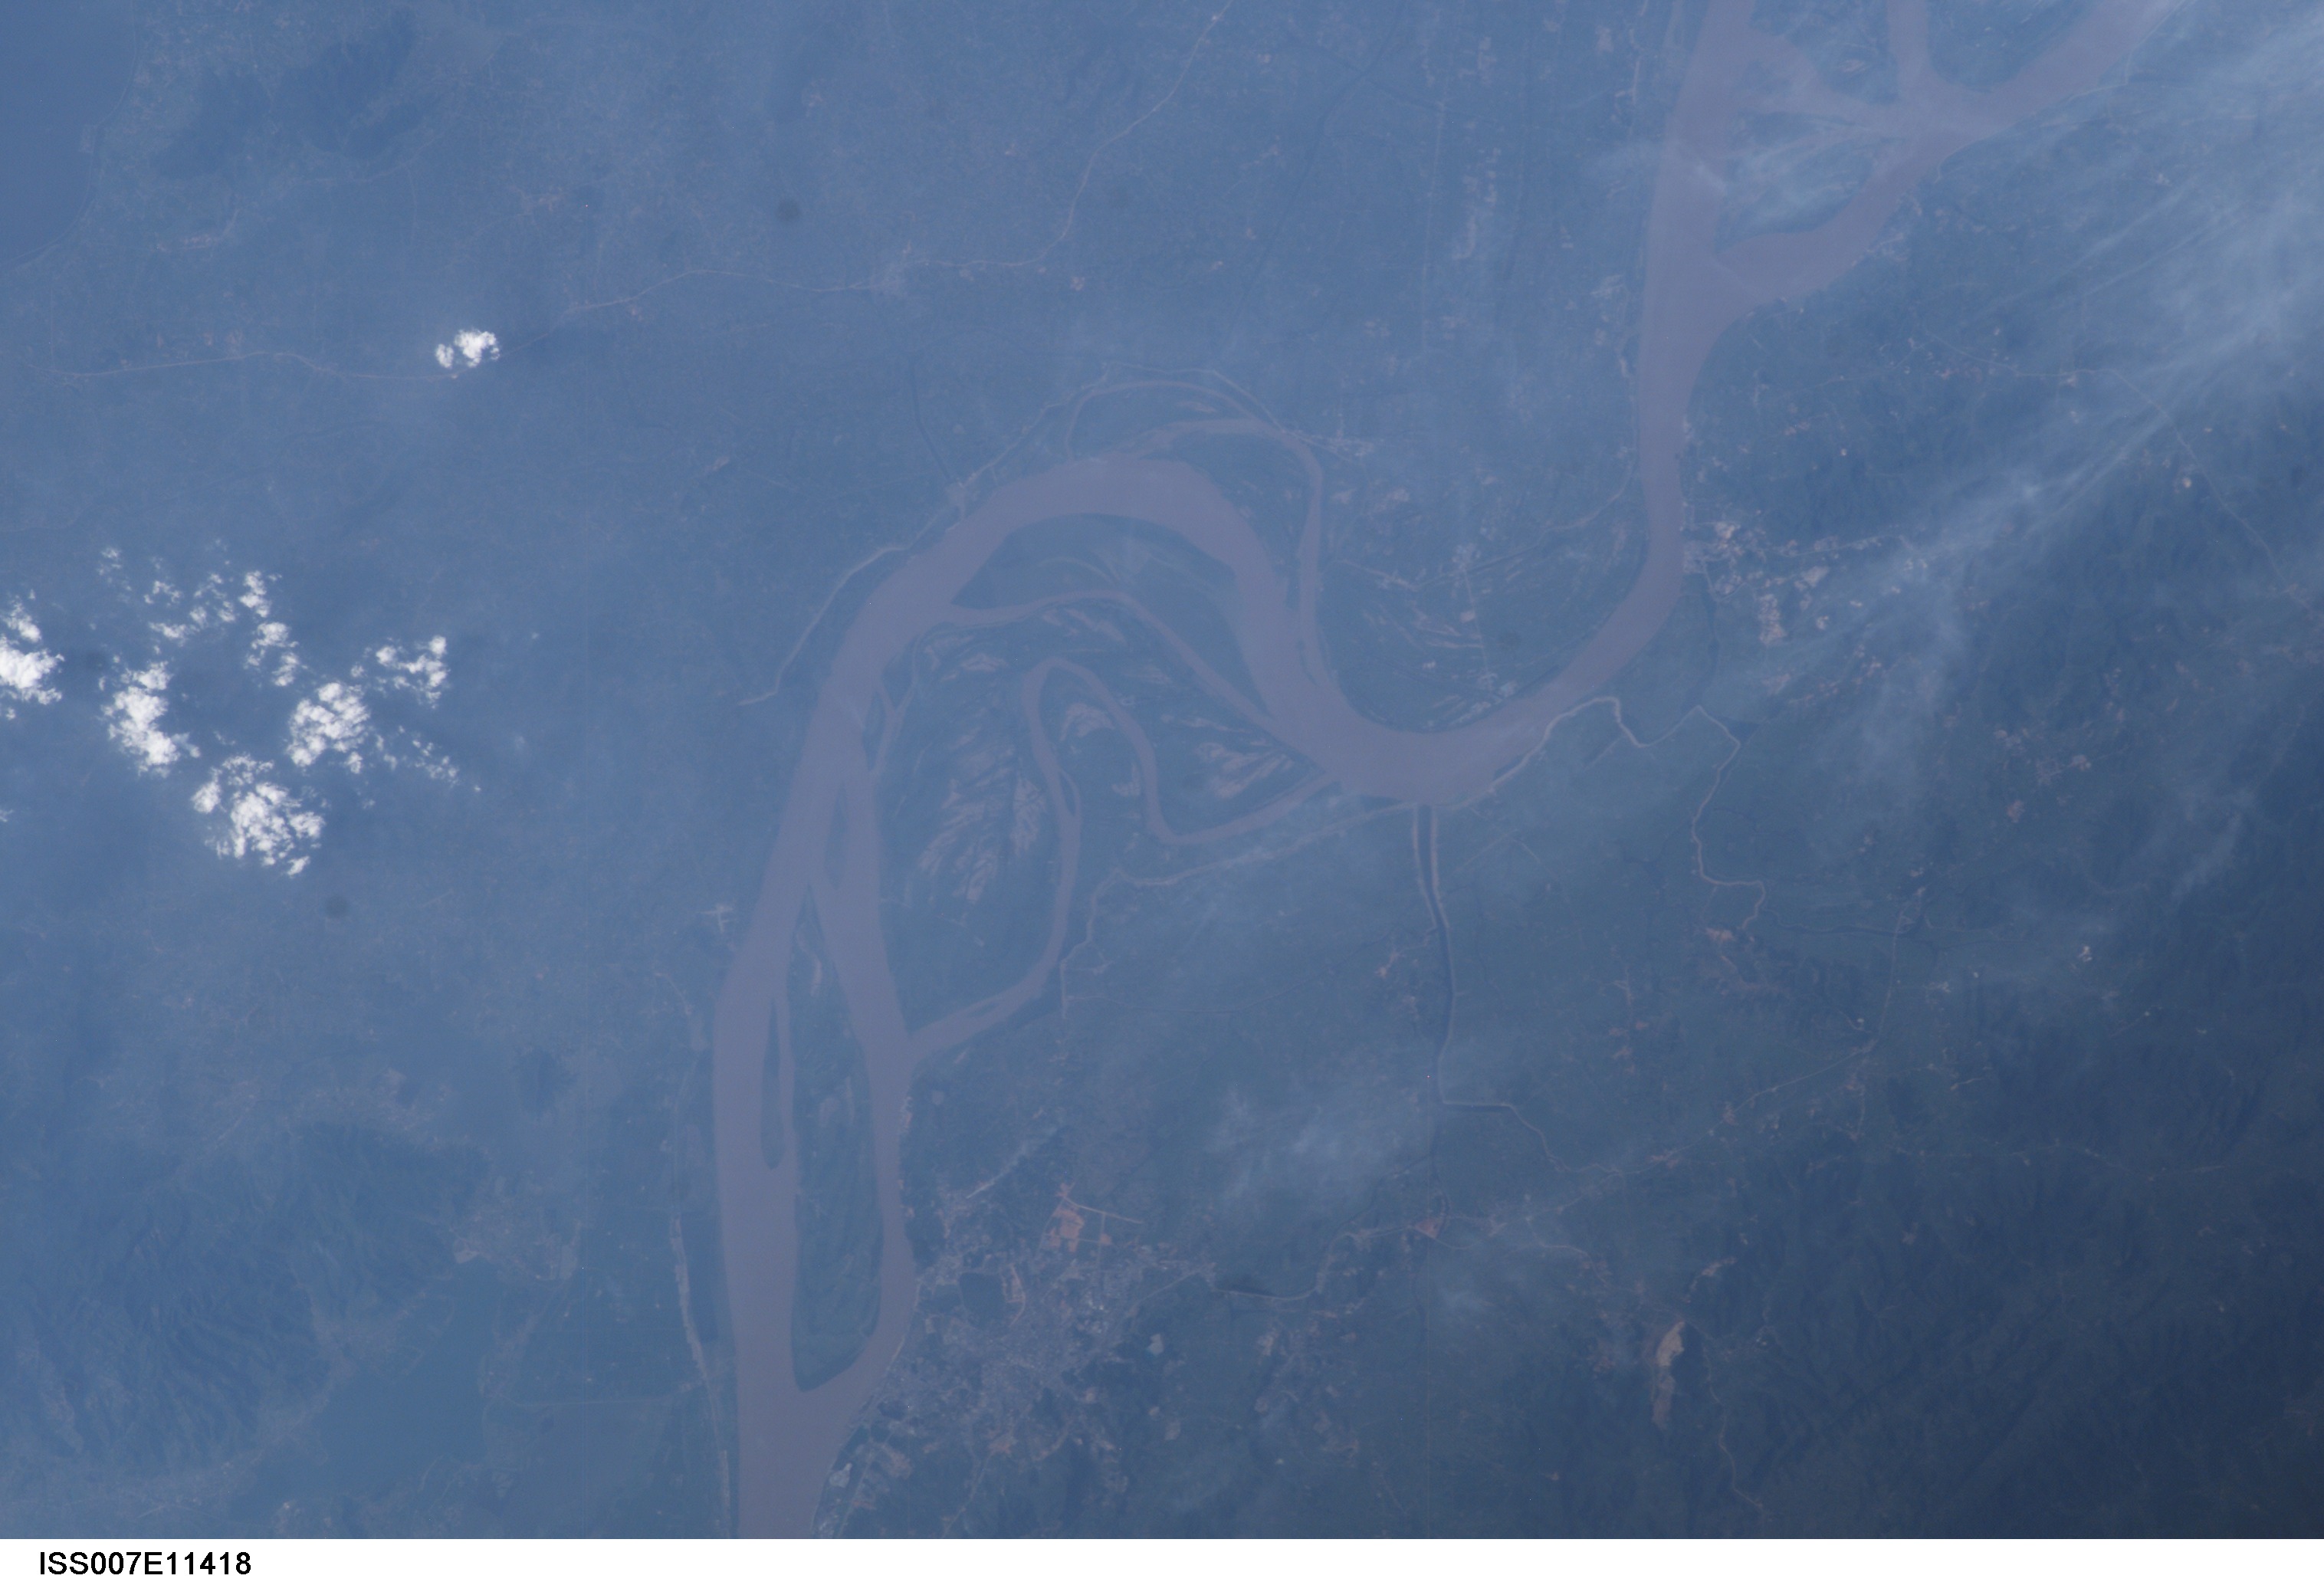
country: CHINA
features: YANGTZE RIVER, TONGLING, ROADS
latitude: 31.0
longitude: 118.0
